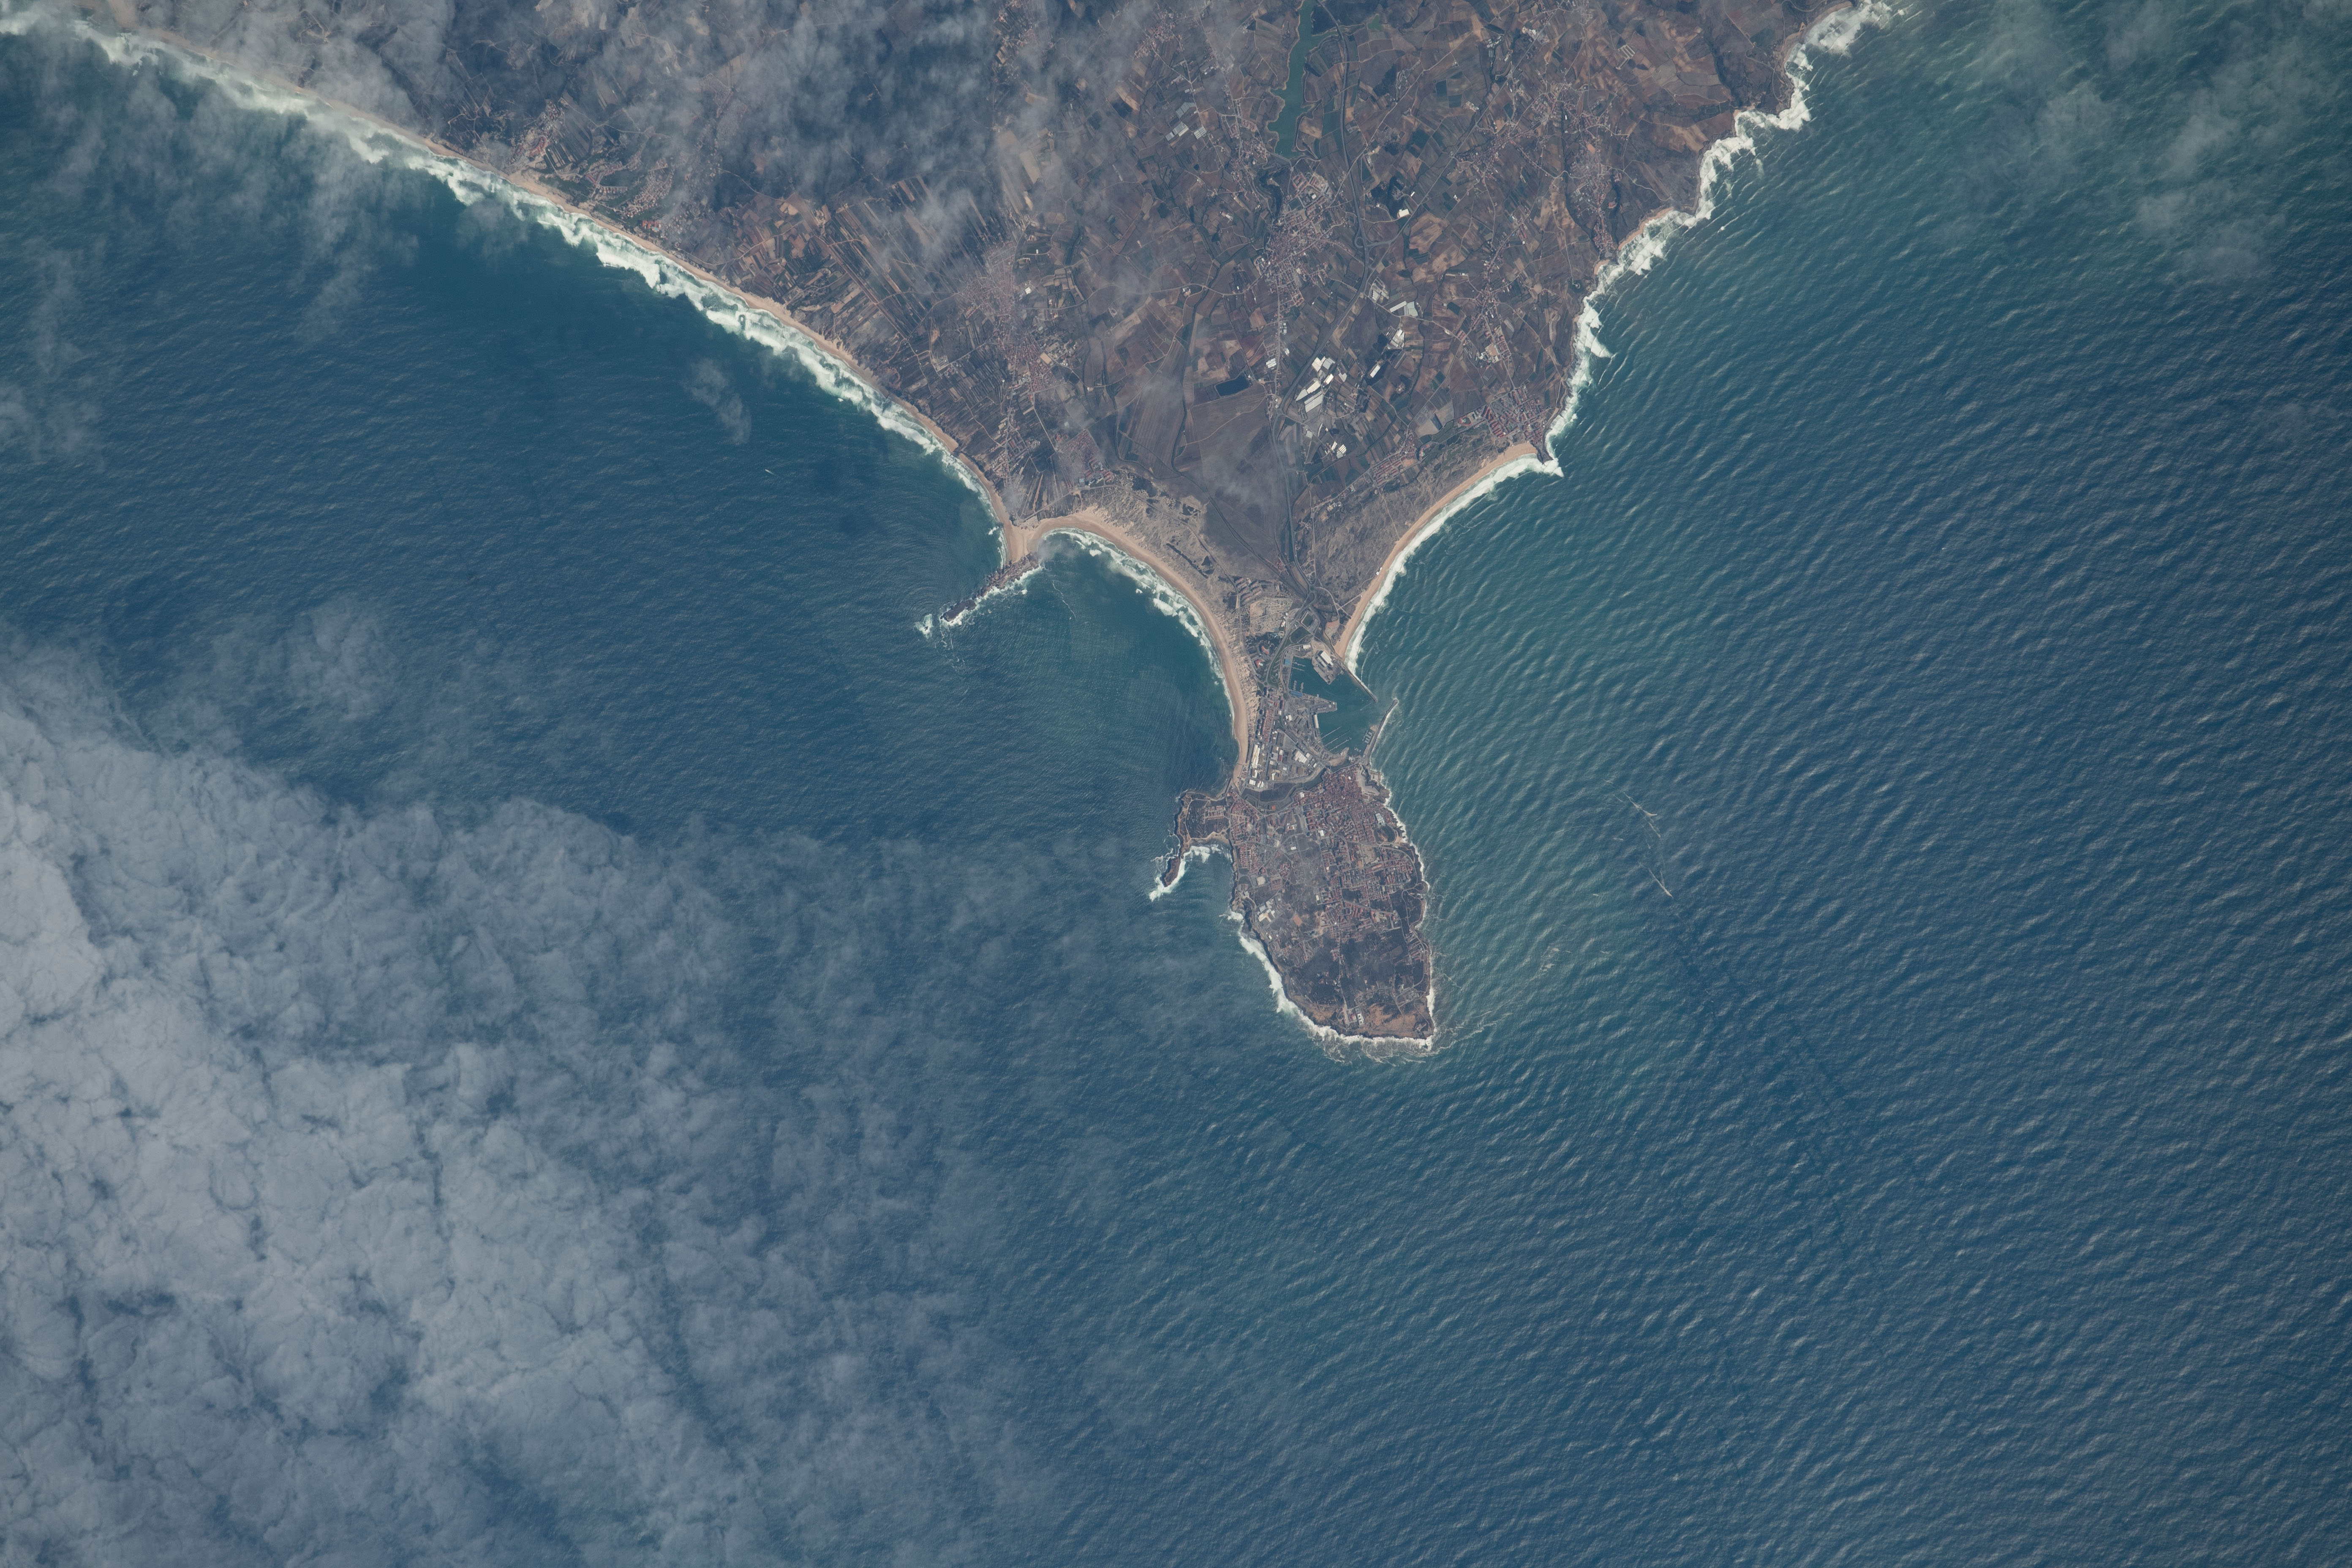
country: PORTUGAL
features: PENICHE,ILHA DO BALEAL,ALBUFEIRA DO RIO DE SAO DOMINGOS,ILHA DE FORA,PAPOA,PRAIA DA CONSOLACAO,FERREL,TOMBOLO DE PENICHE
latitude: 39.4
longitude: -9.4
